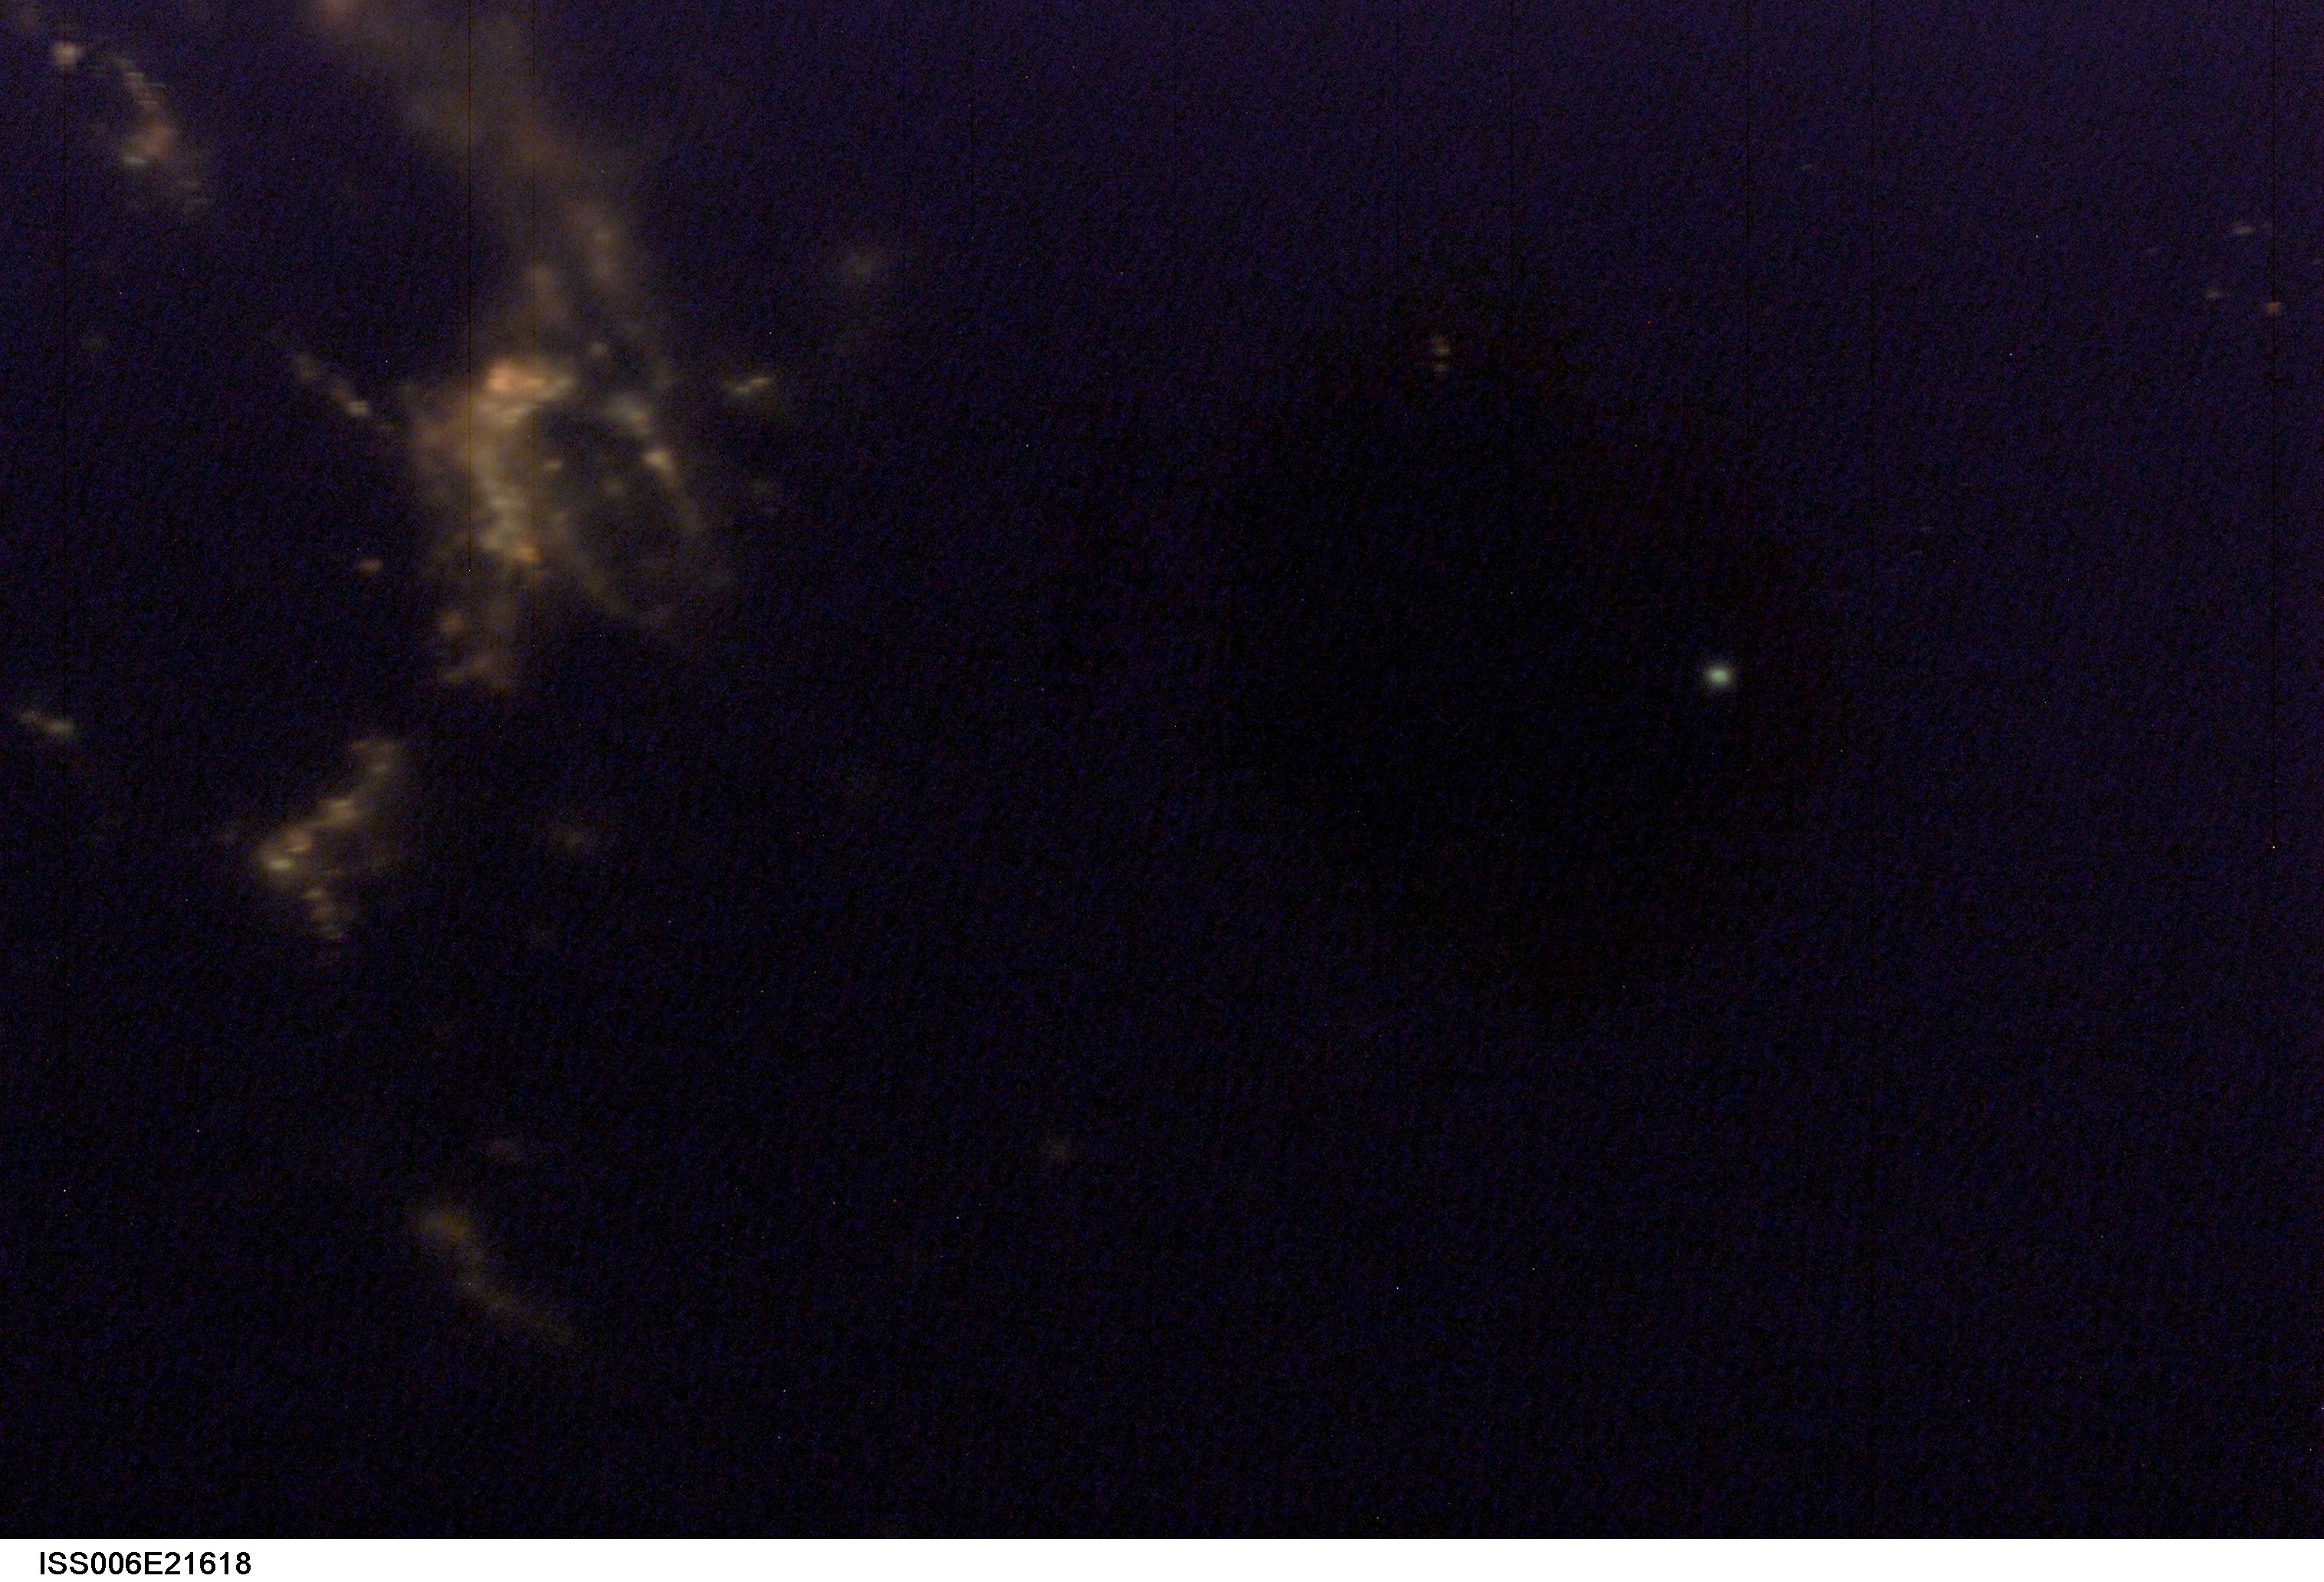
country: USA-WASHINGTON
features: DARK EARTHOBS
